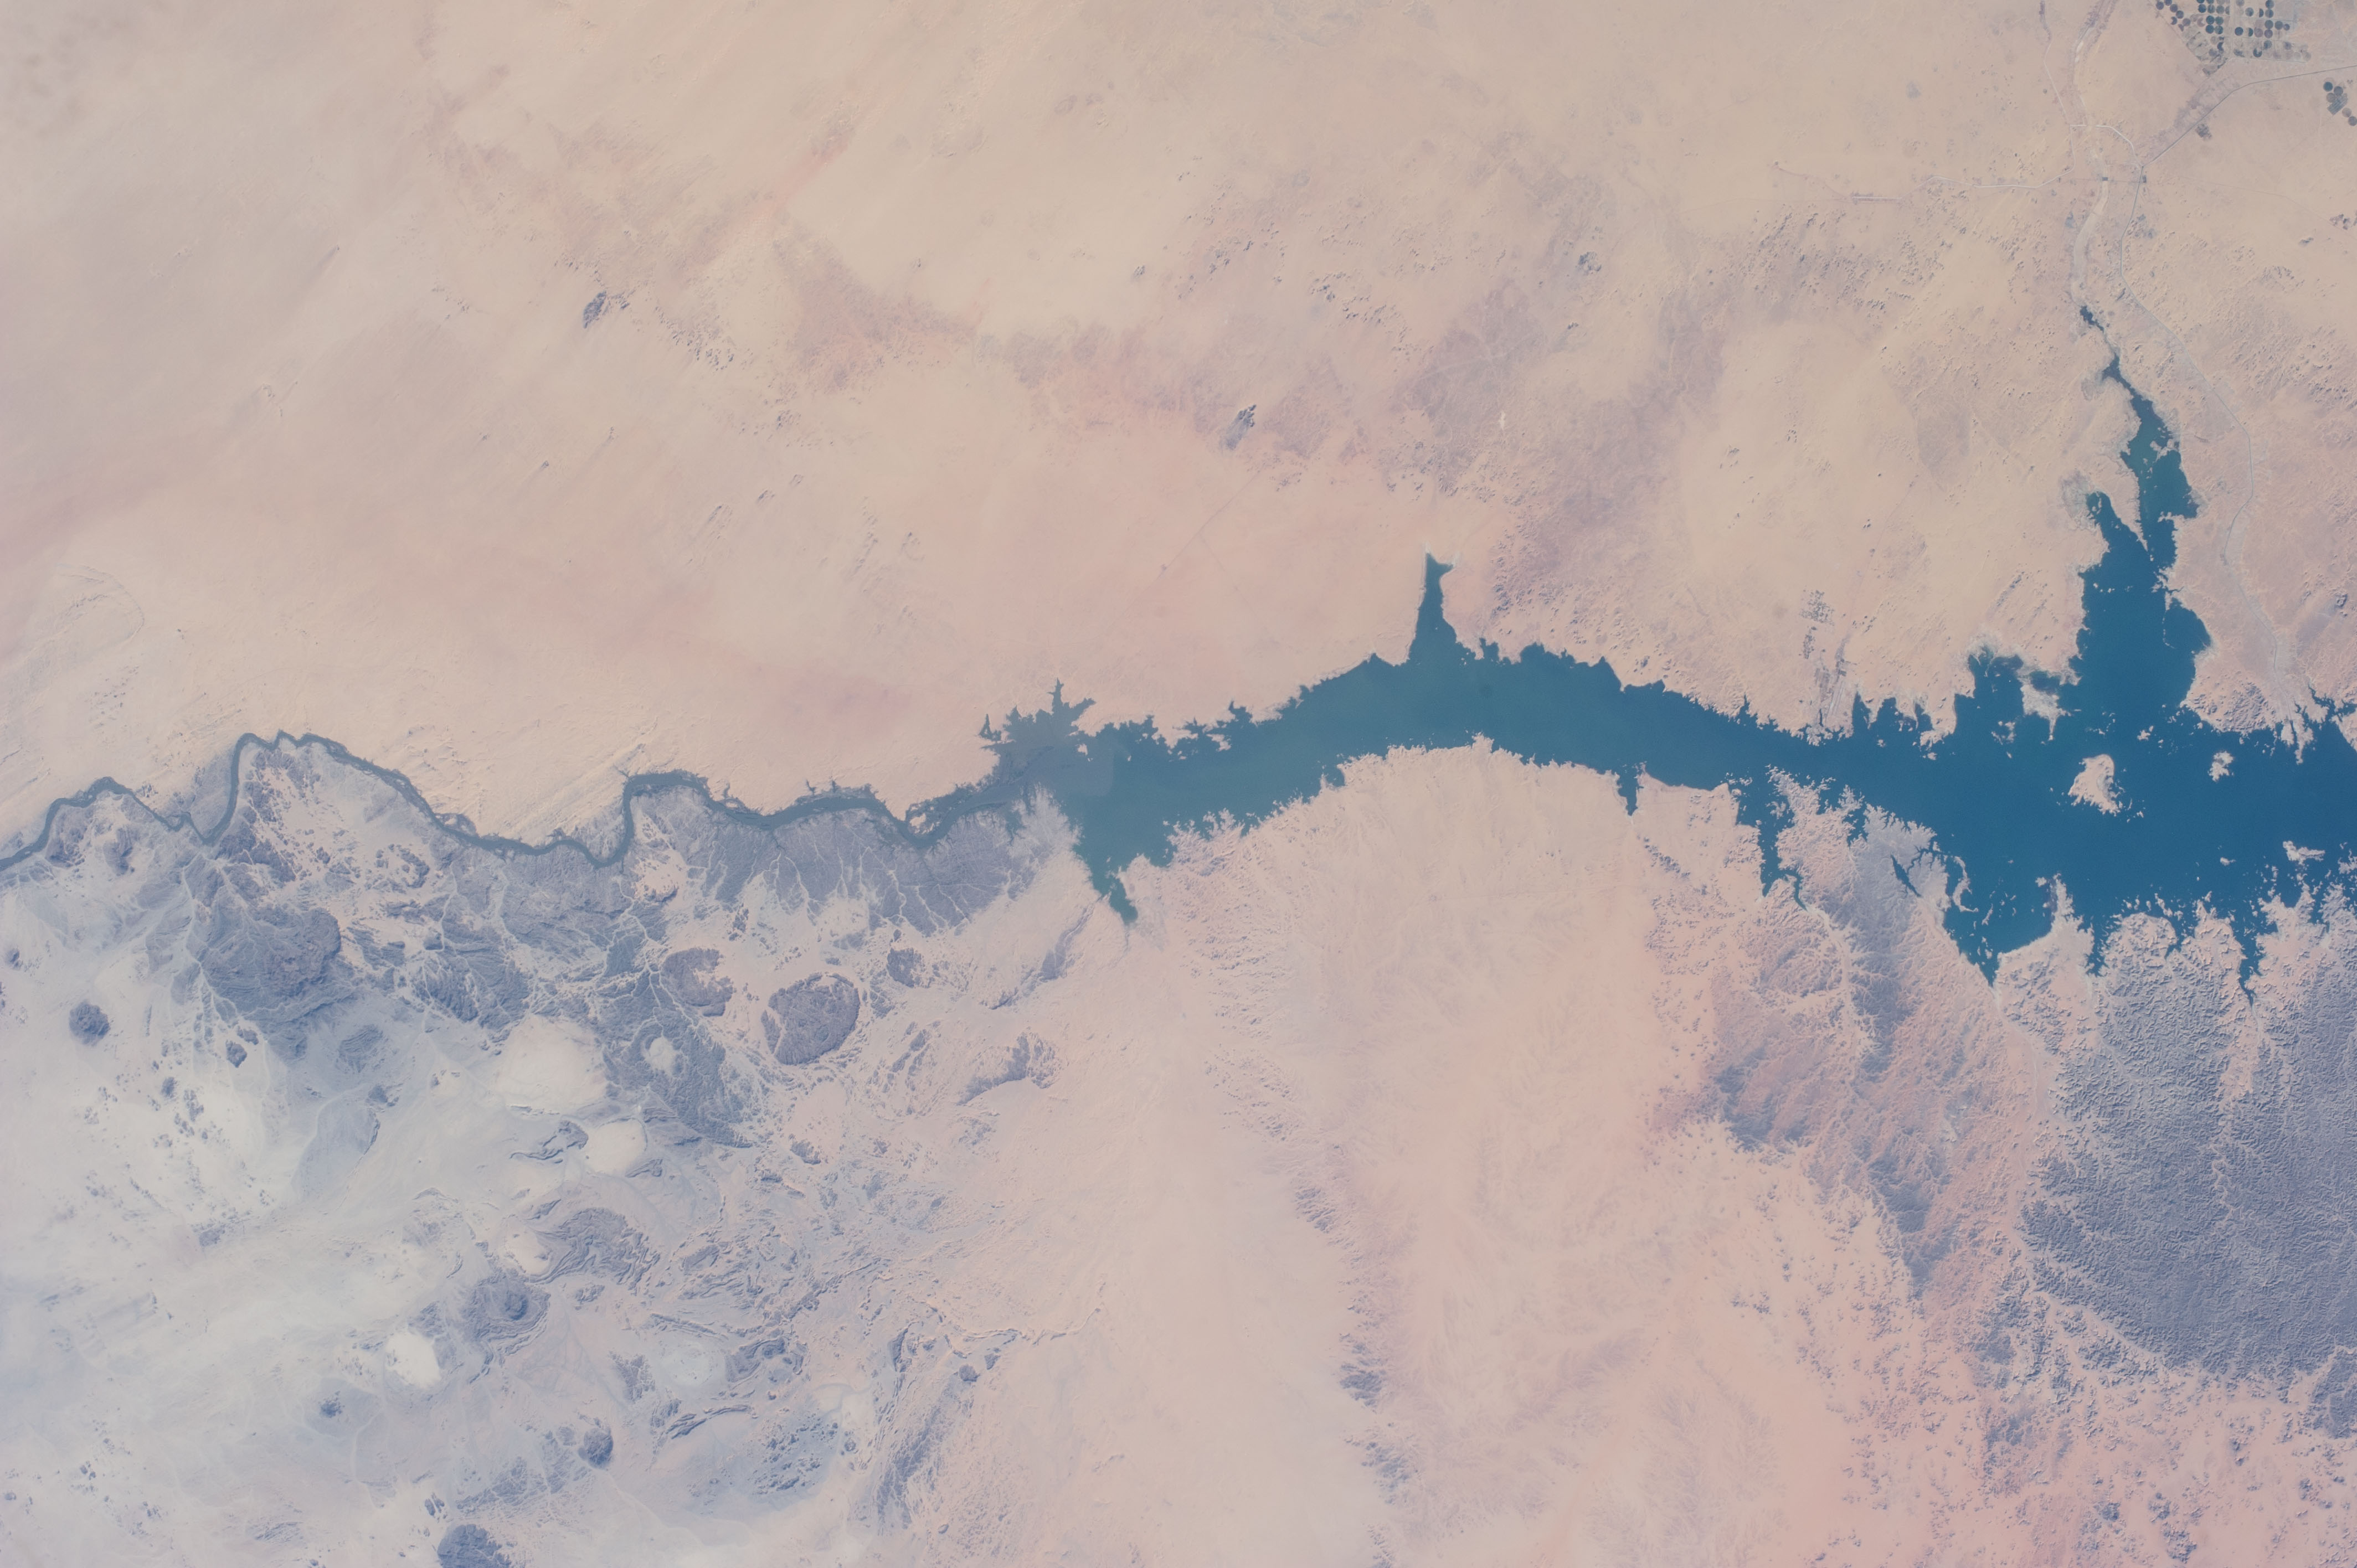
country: SUDAN
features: S. LAKE NASSER, SED., NILE R., NUBIAN DES., WADI HALFA AREA, DUNES, DRAIN.
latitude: 22.0
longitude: 31.5
